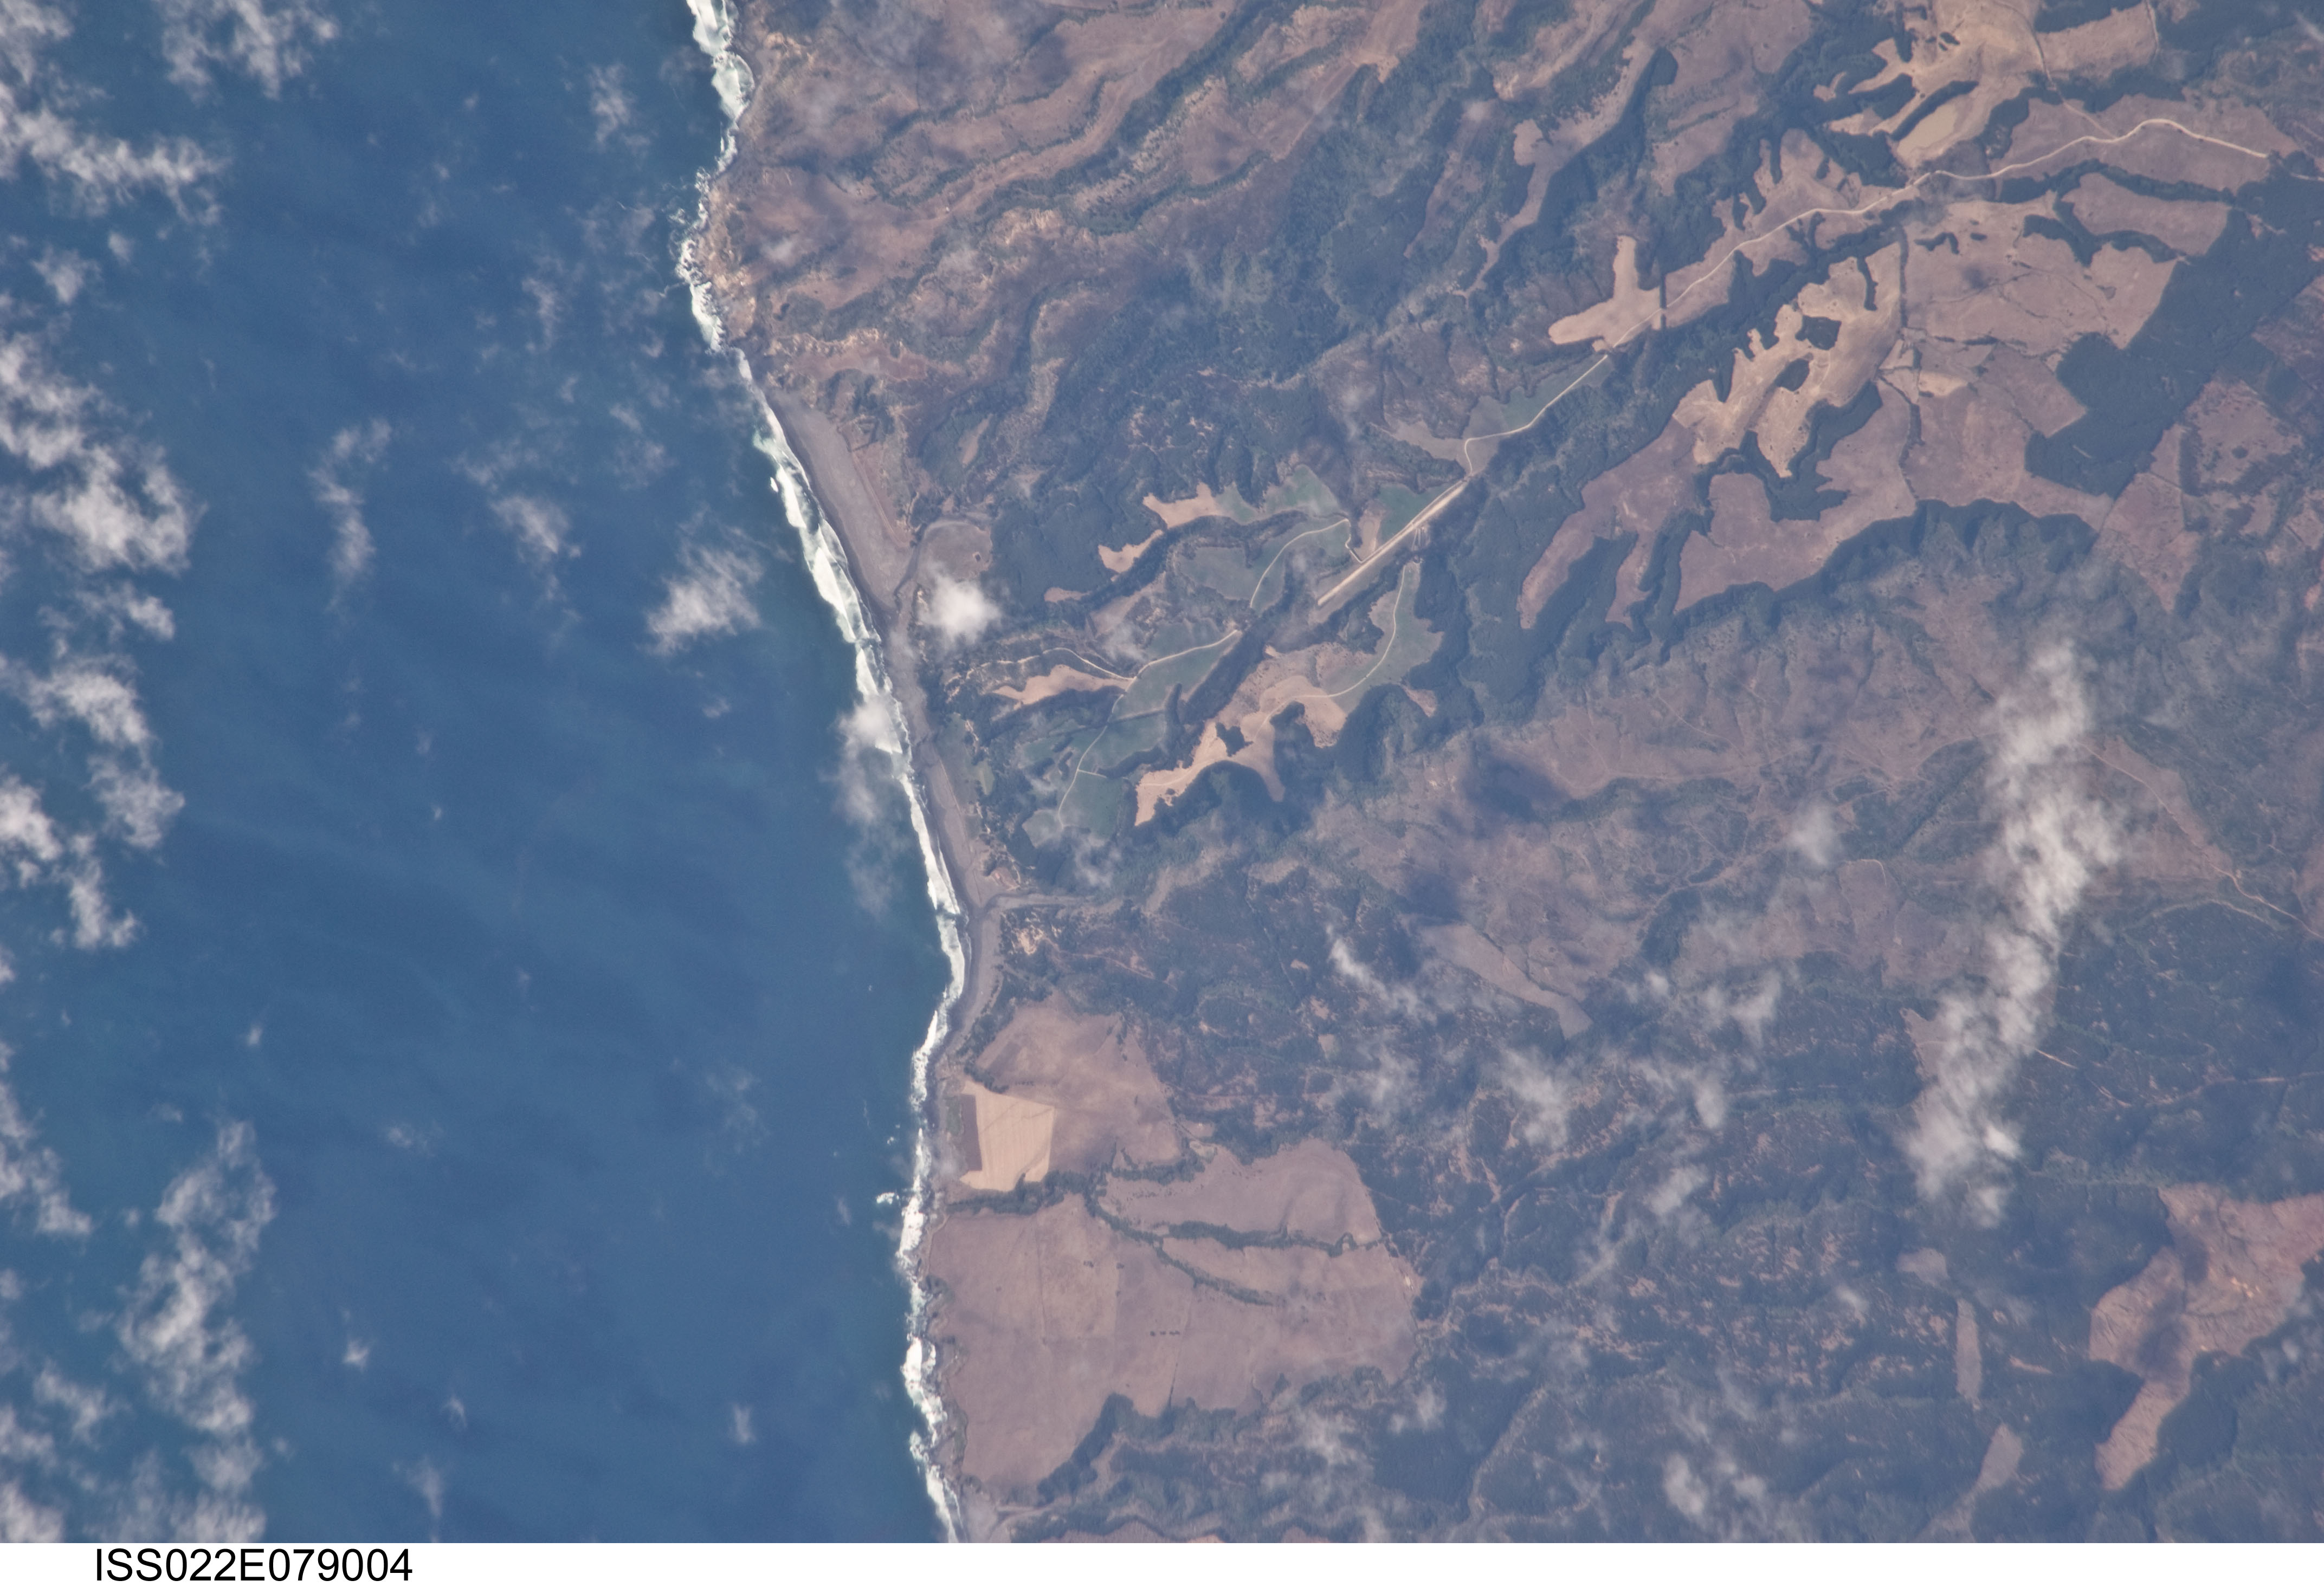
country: CHILE
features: PICHILEMU AREA, COASTLINE, FOREST
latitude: -34.3
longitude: -72.0
